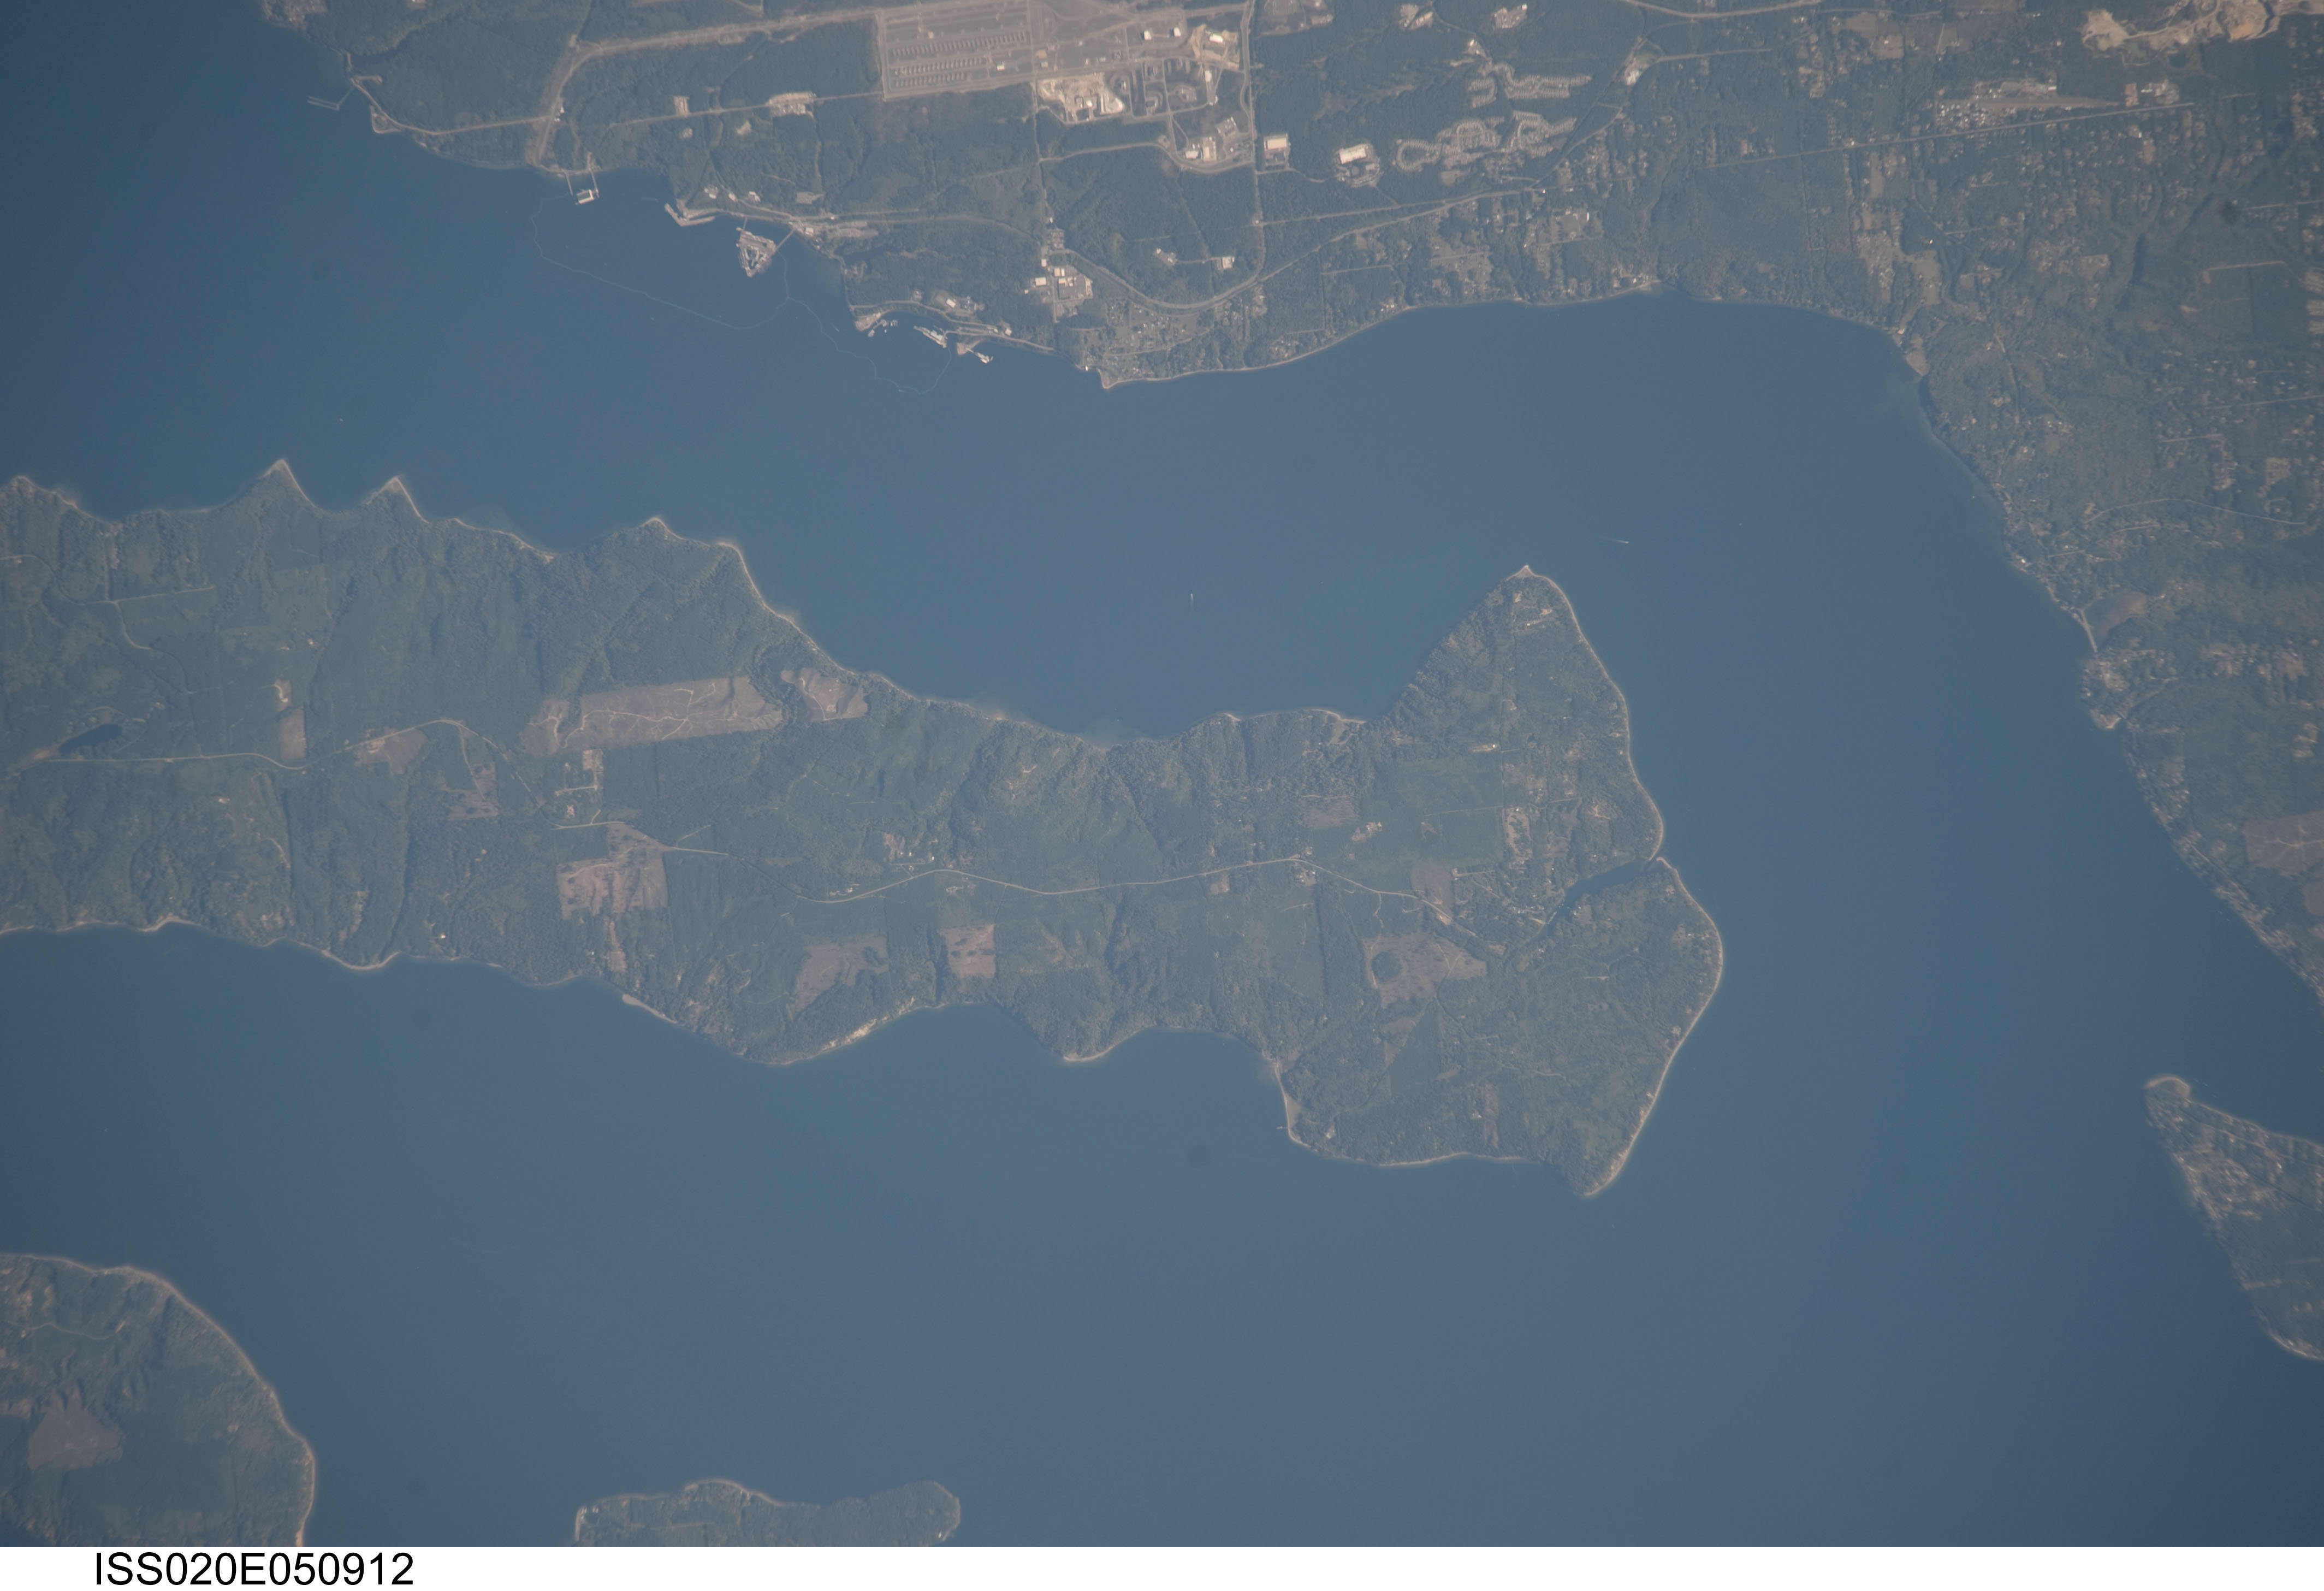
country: USA-WASHINGTON
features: HOOD CANAL, TOANDOS PEN., DABOB BAY
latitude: 47.7
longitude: -122.8
